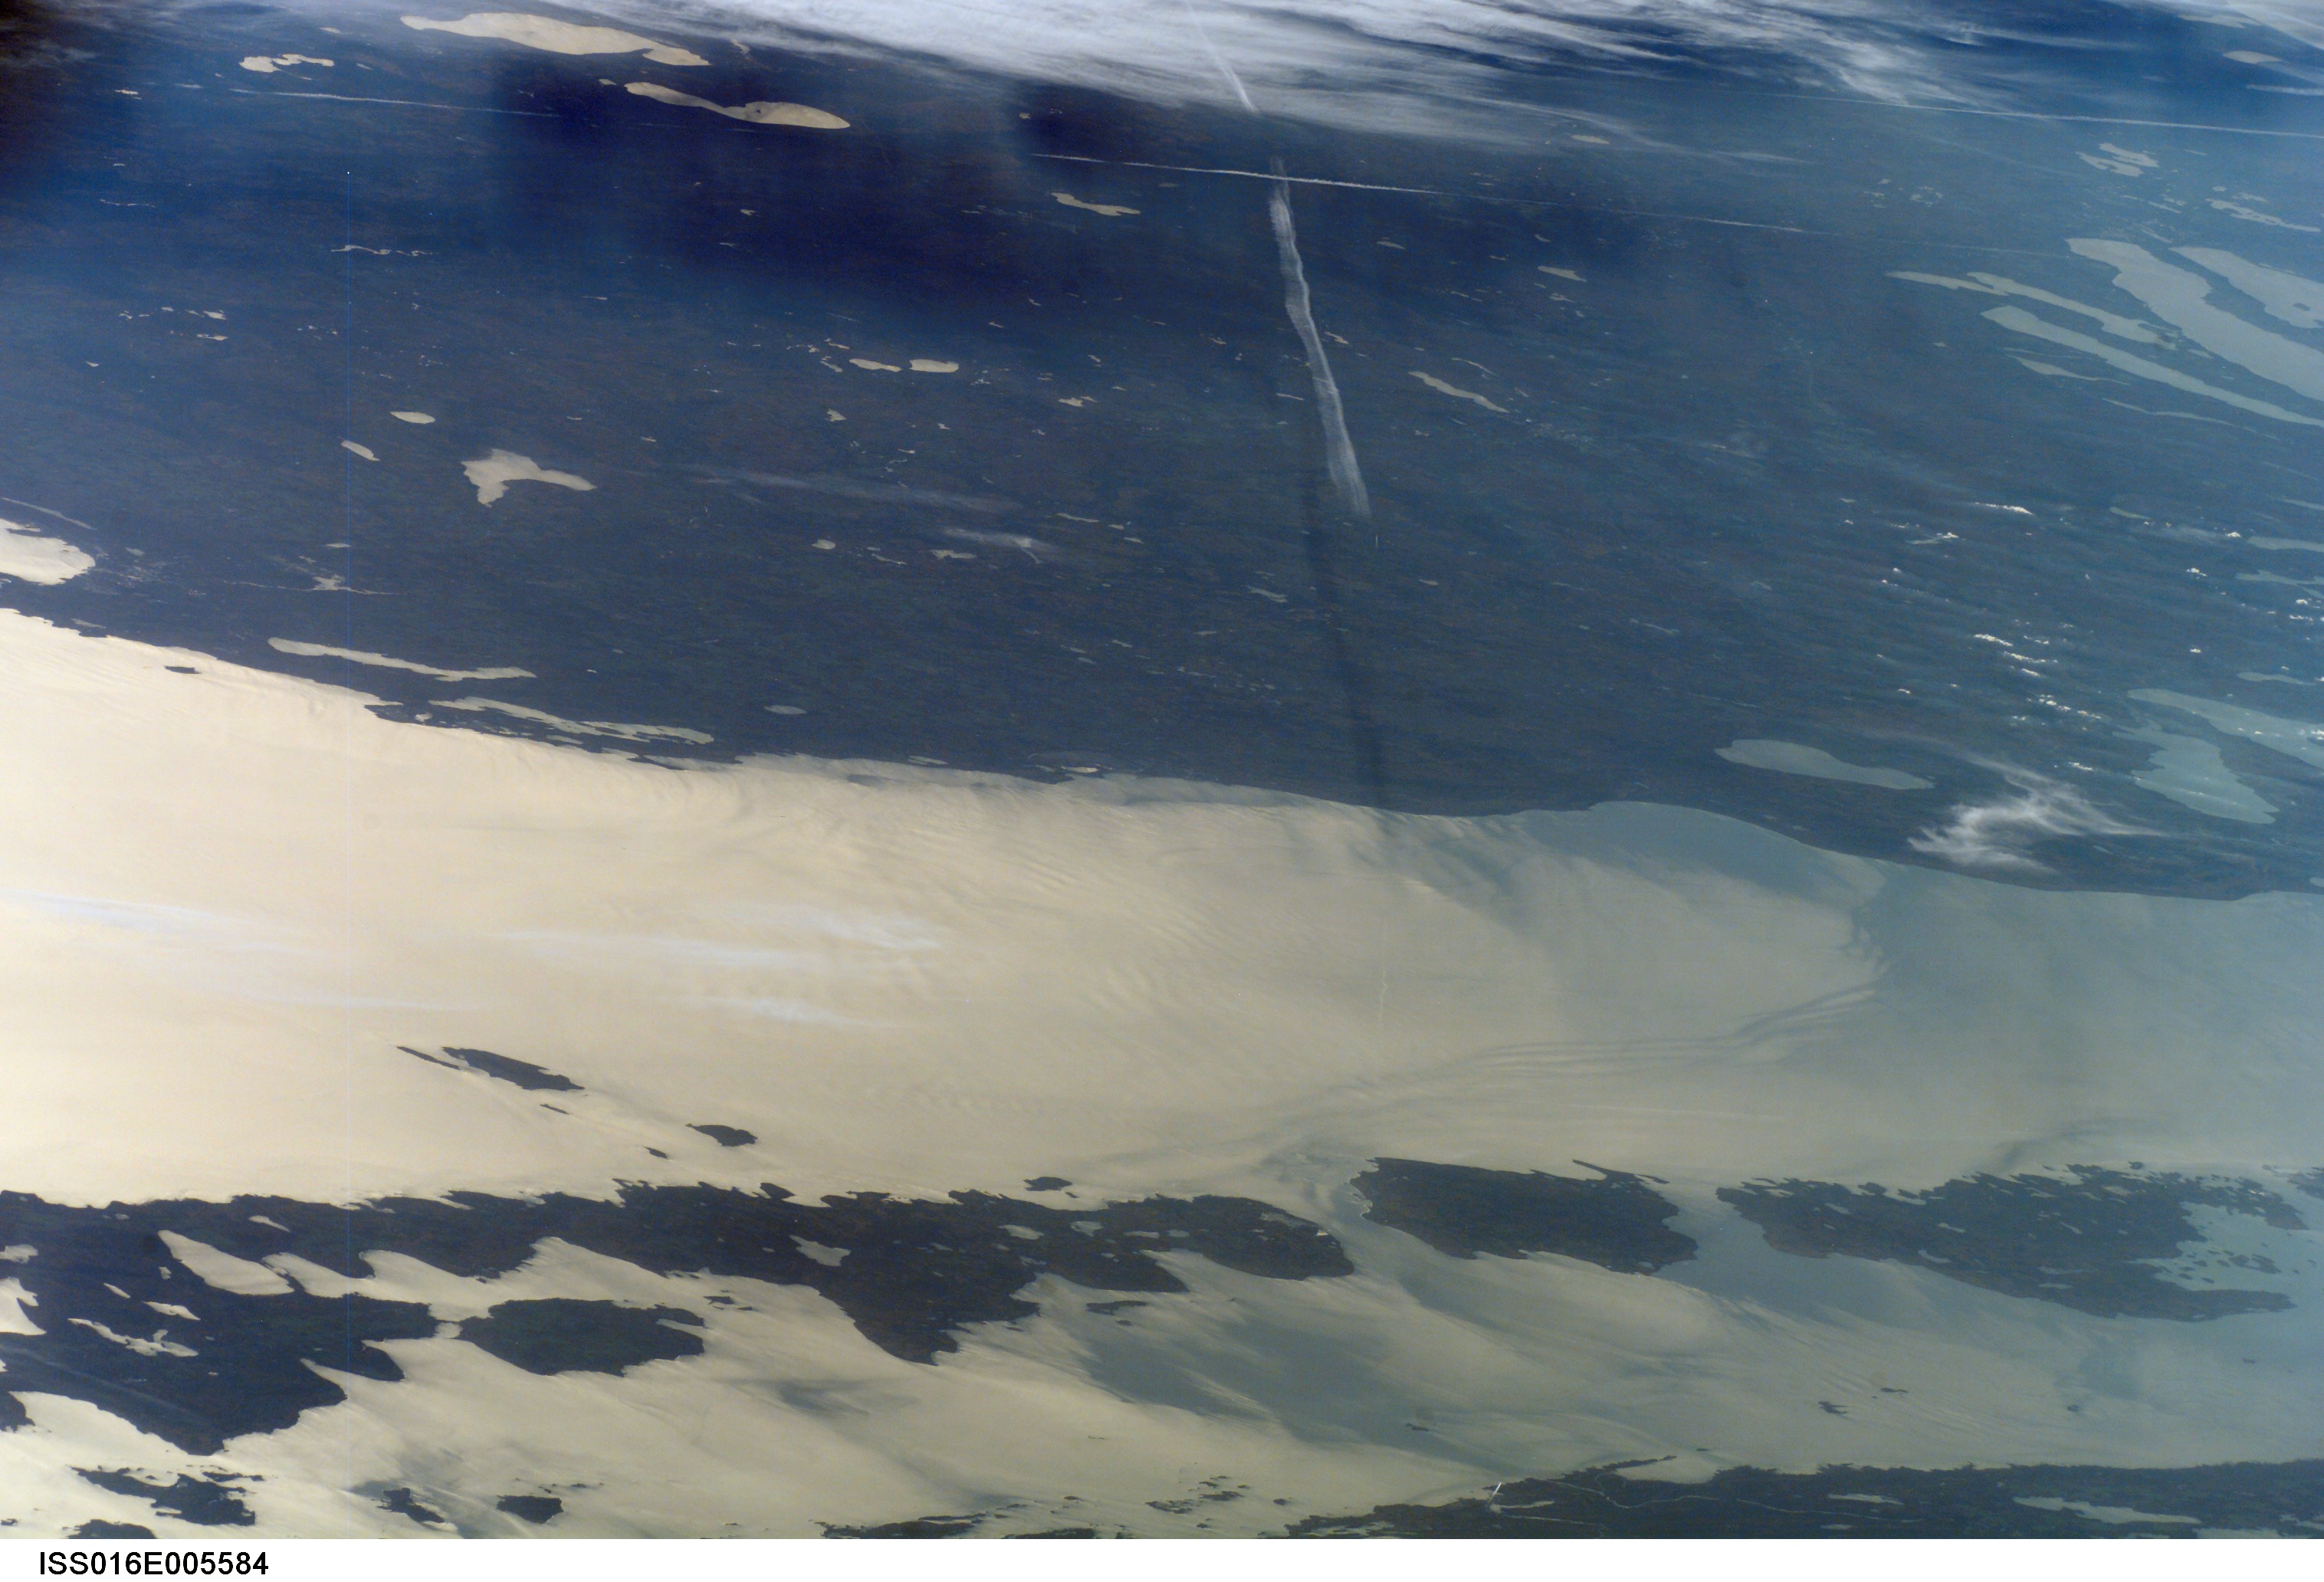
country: USA-MICHIGAN
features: NW. LAKE HURON, GLINT, ISLANDS
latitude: 45.5
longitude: -84.0
